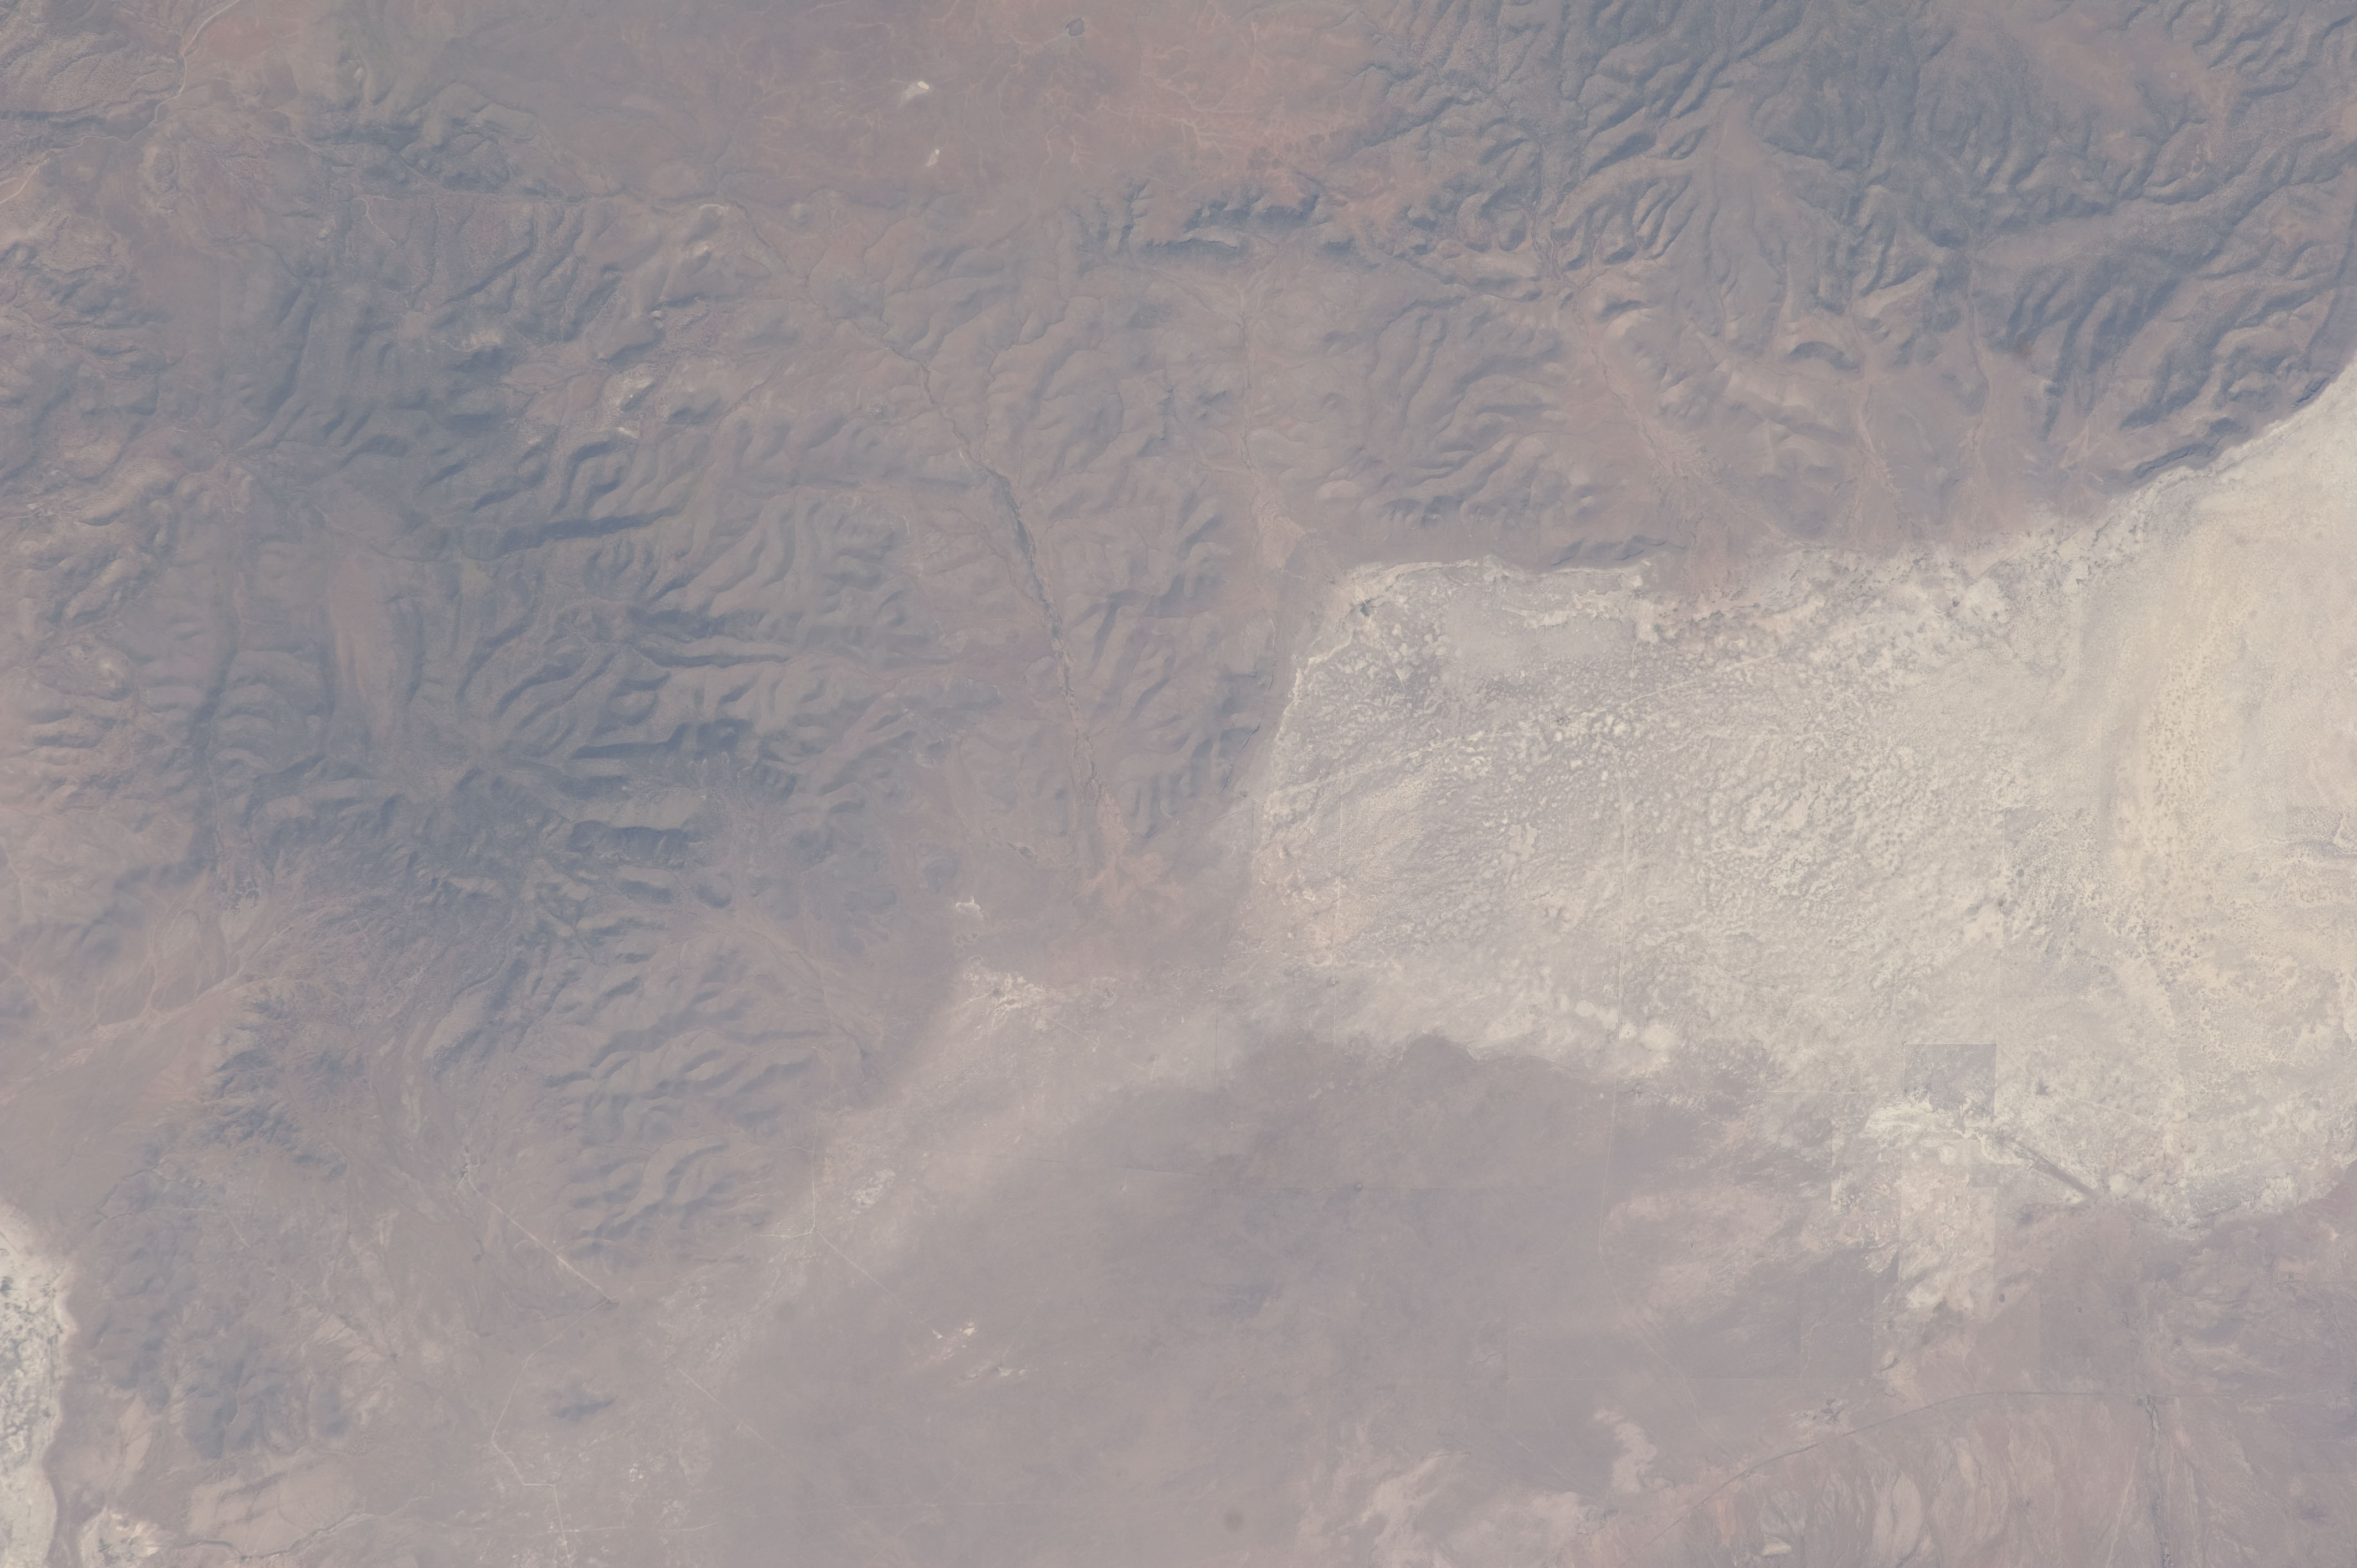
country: USA-NEW MEXICO
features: W. PLAINS OF ST AUGUSTINE, SALT PAN, TULEROSA MTS.
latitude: 33.8
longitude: -108.2
